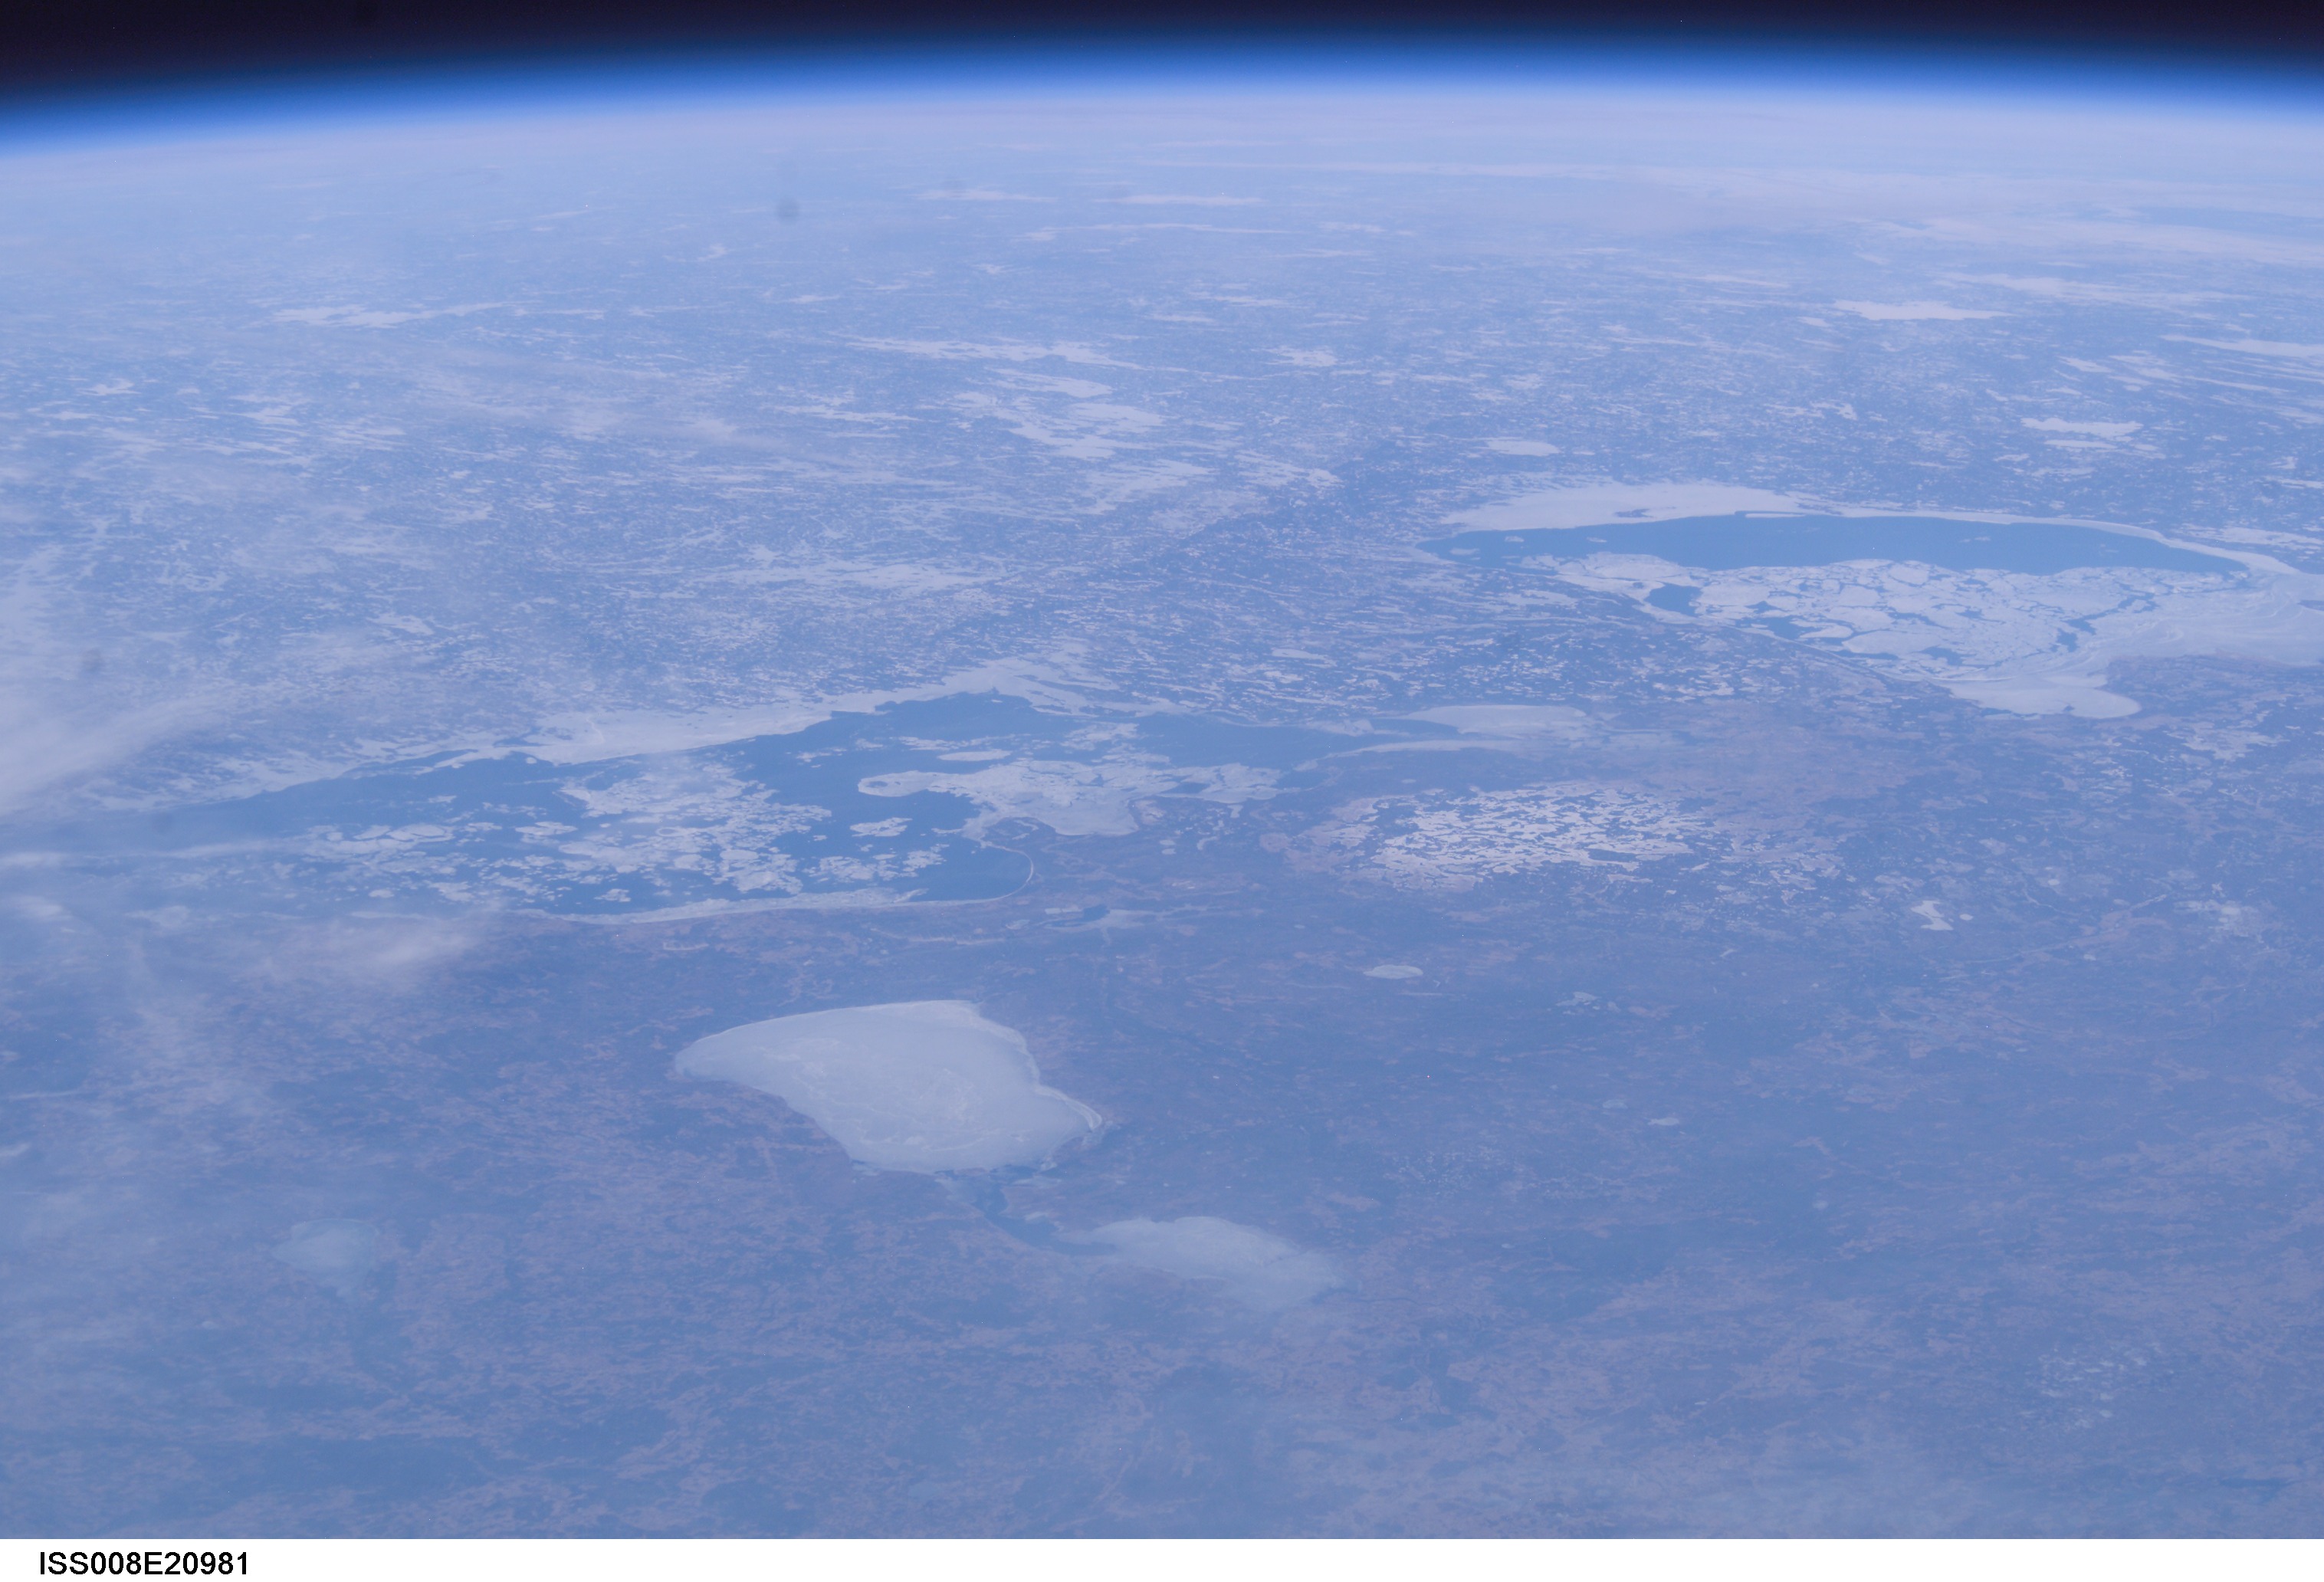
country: RUSSIAN FEDERATION
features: G. OF FINLAND, L. PEIPUS, ATMOSPHERIC LIMB
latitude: 60.0
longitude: 30.0
